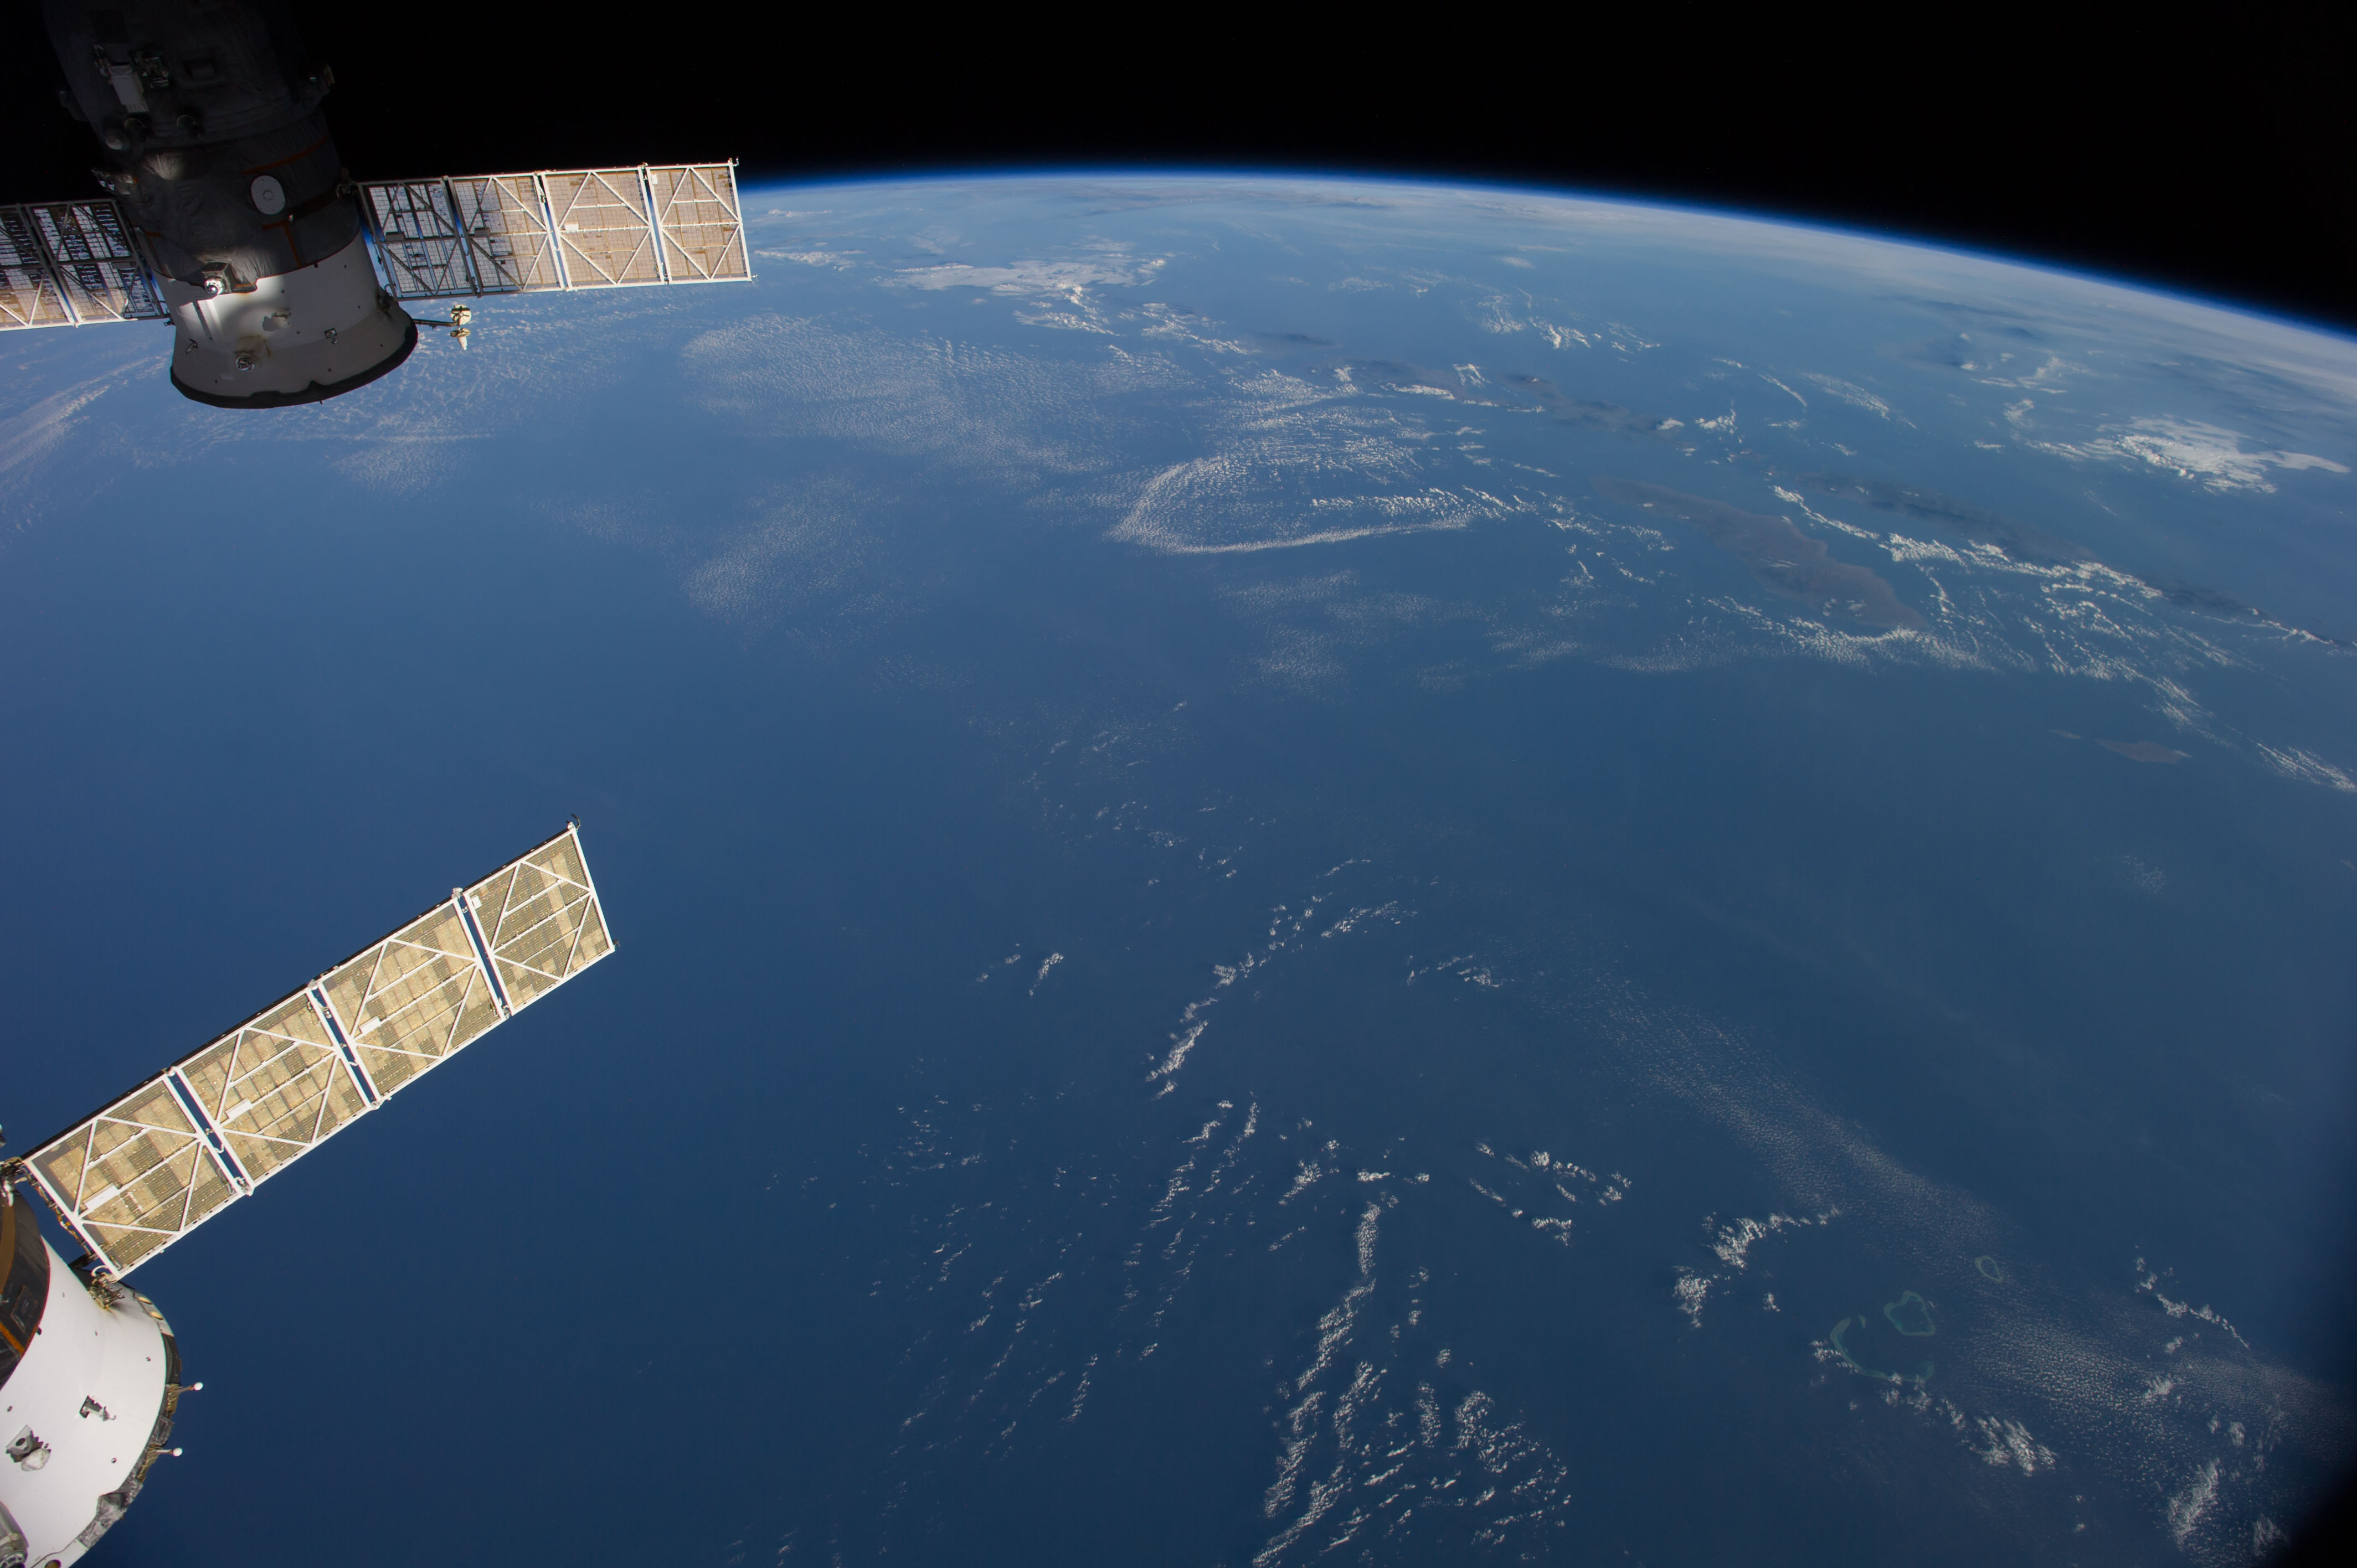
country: AUSTRALIA-WA
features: INDIAN O., JAVA S., BALI S., FLORES S., SAVU S., W. NUSA TENGGARA, E. NUSA TENGGARA, ATMOSPHERIC LIMB
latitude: -13.0
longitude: 117.0
